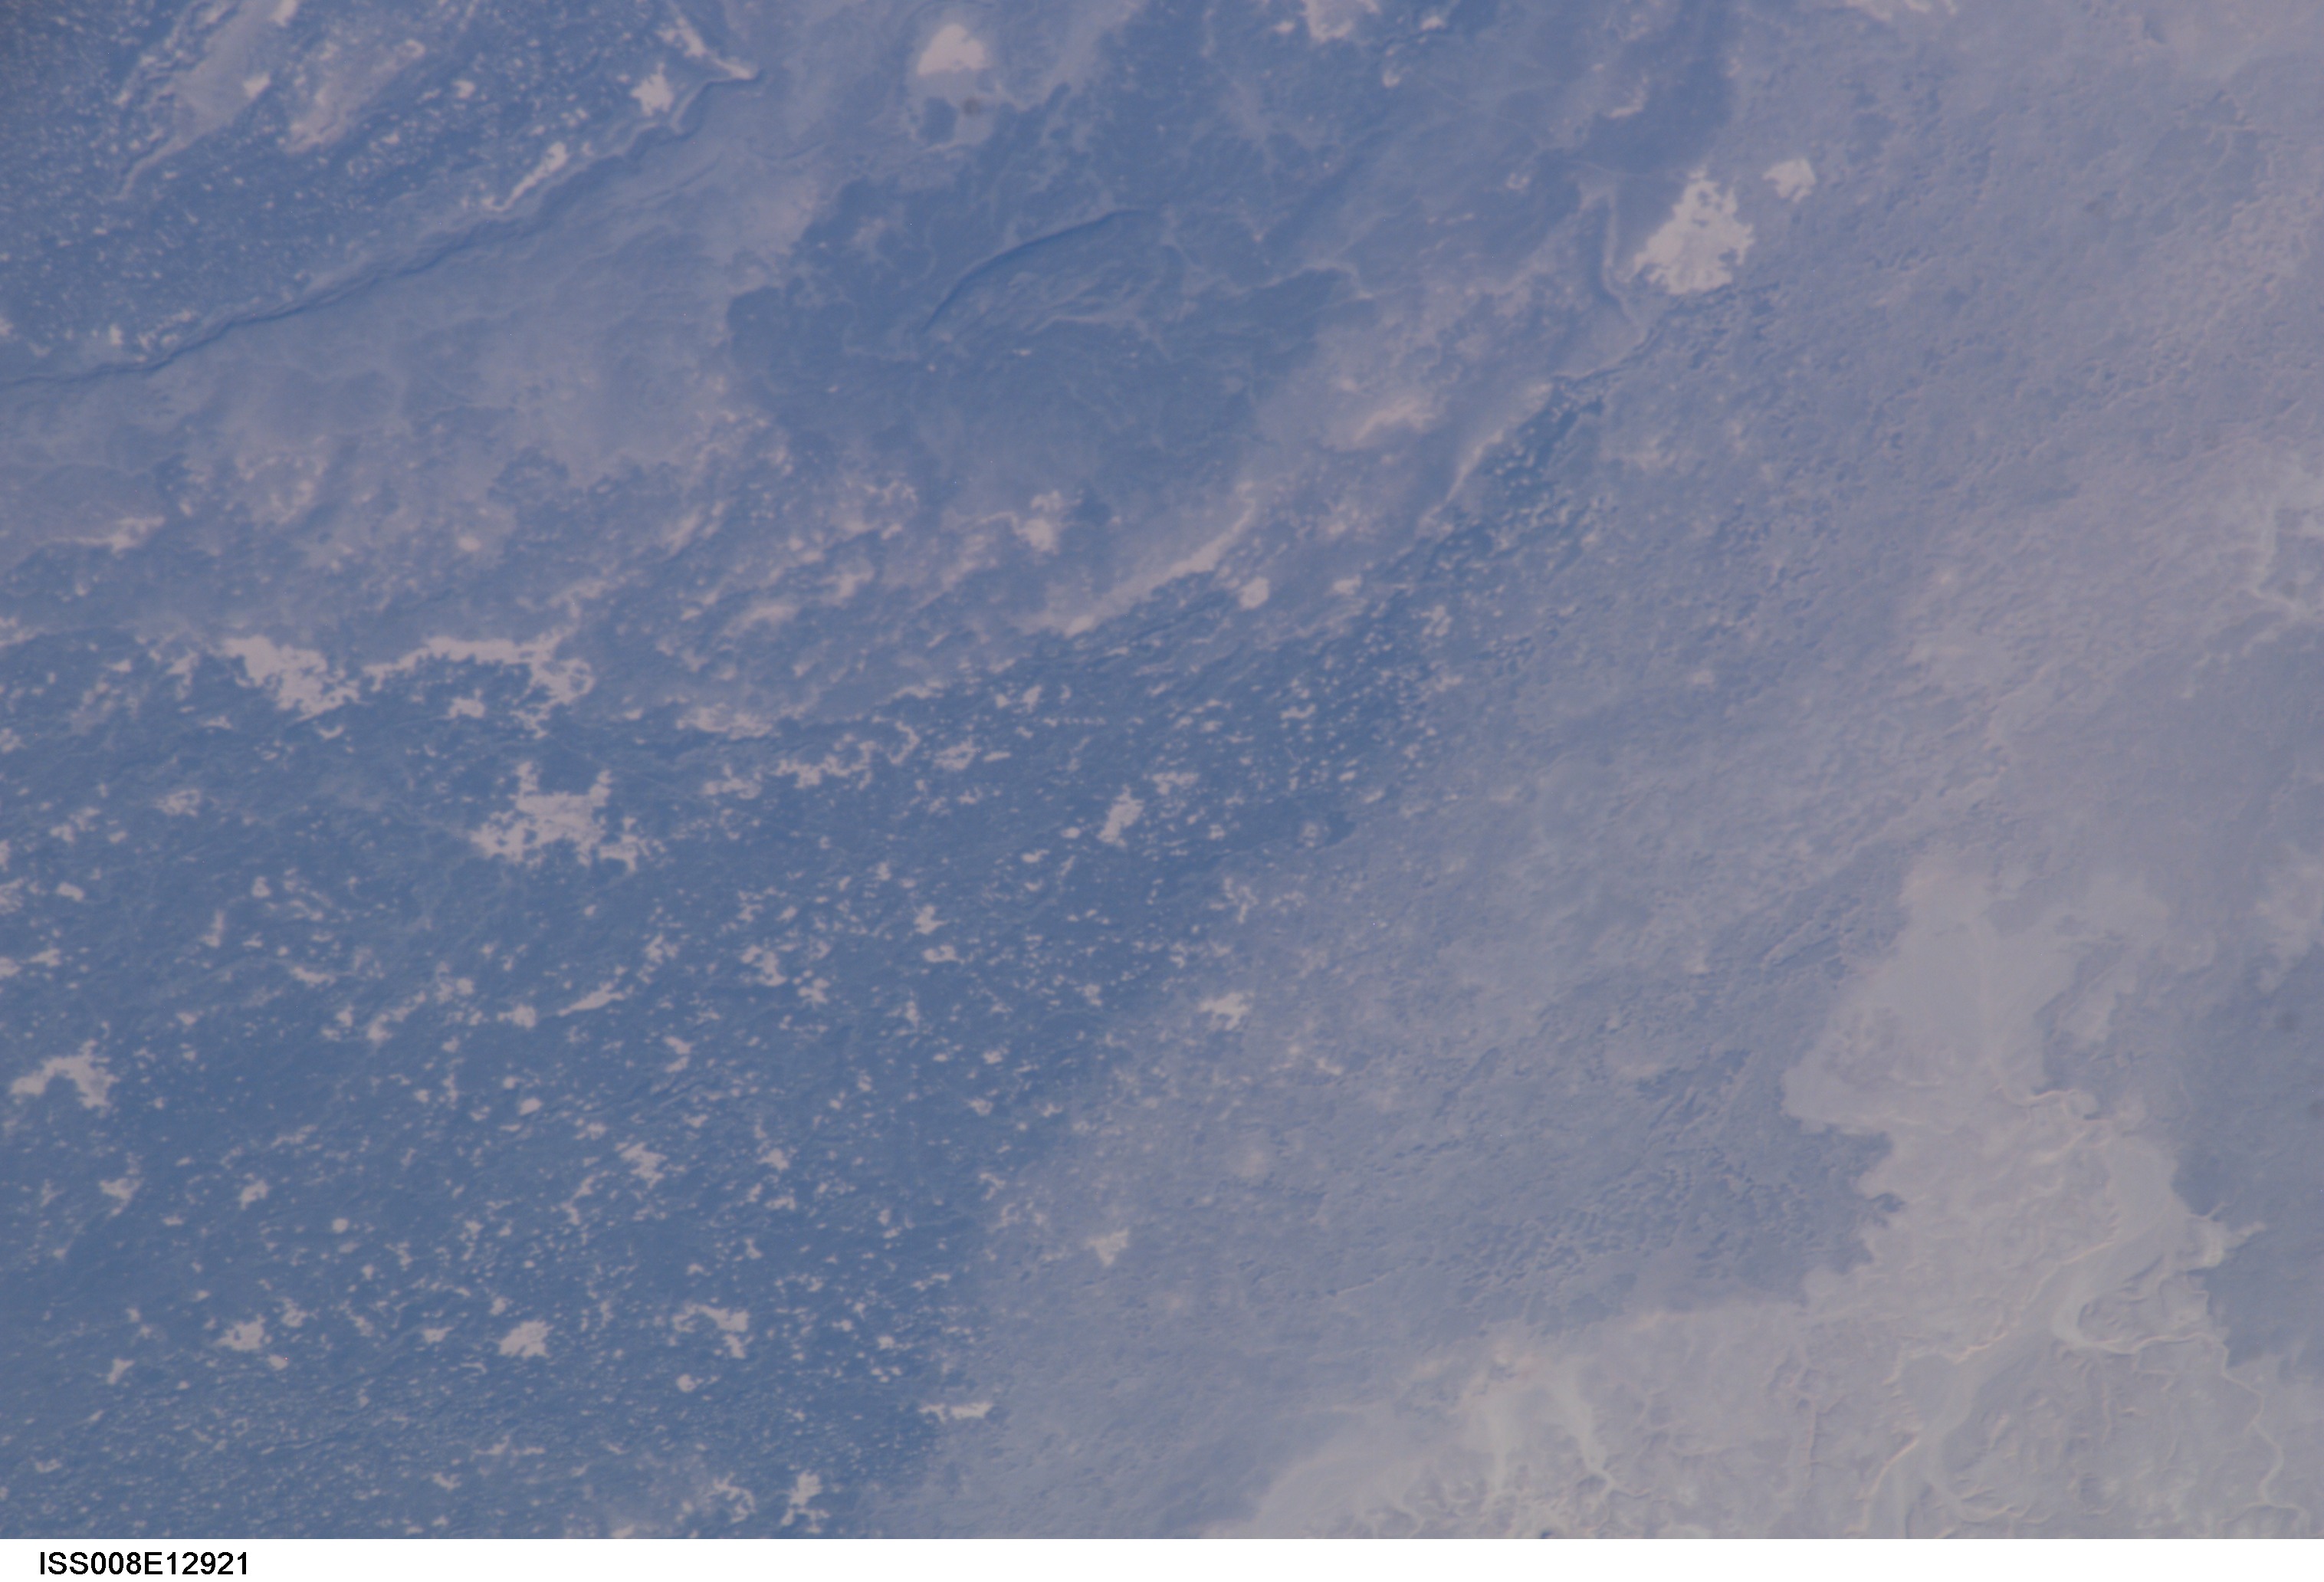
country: LIBYA
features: BLACK HARUJ, LAVA, SALT FLATS
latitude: 26.5
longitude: 17.5
